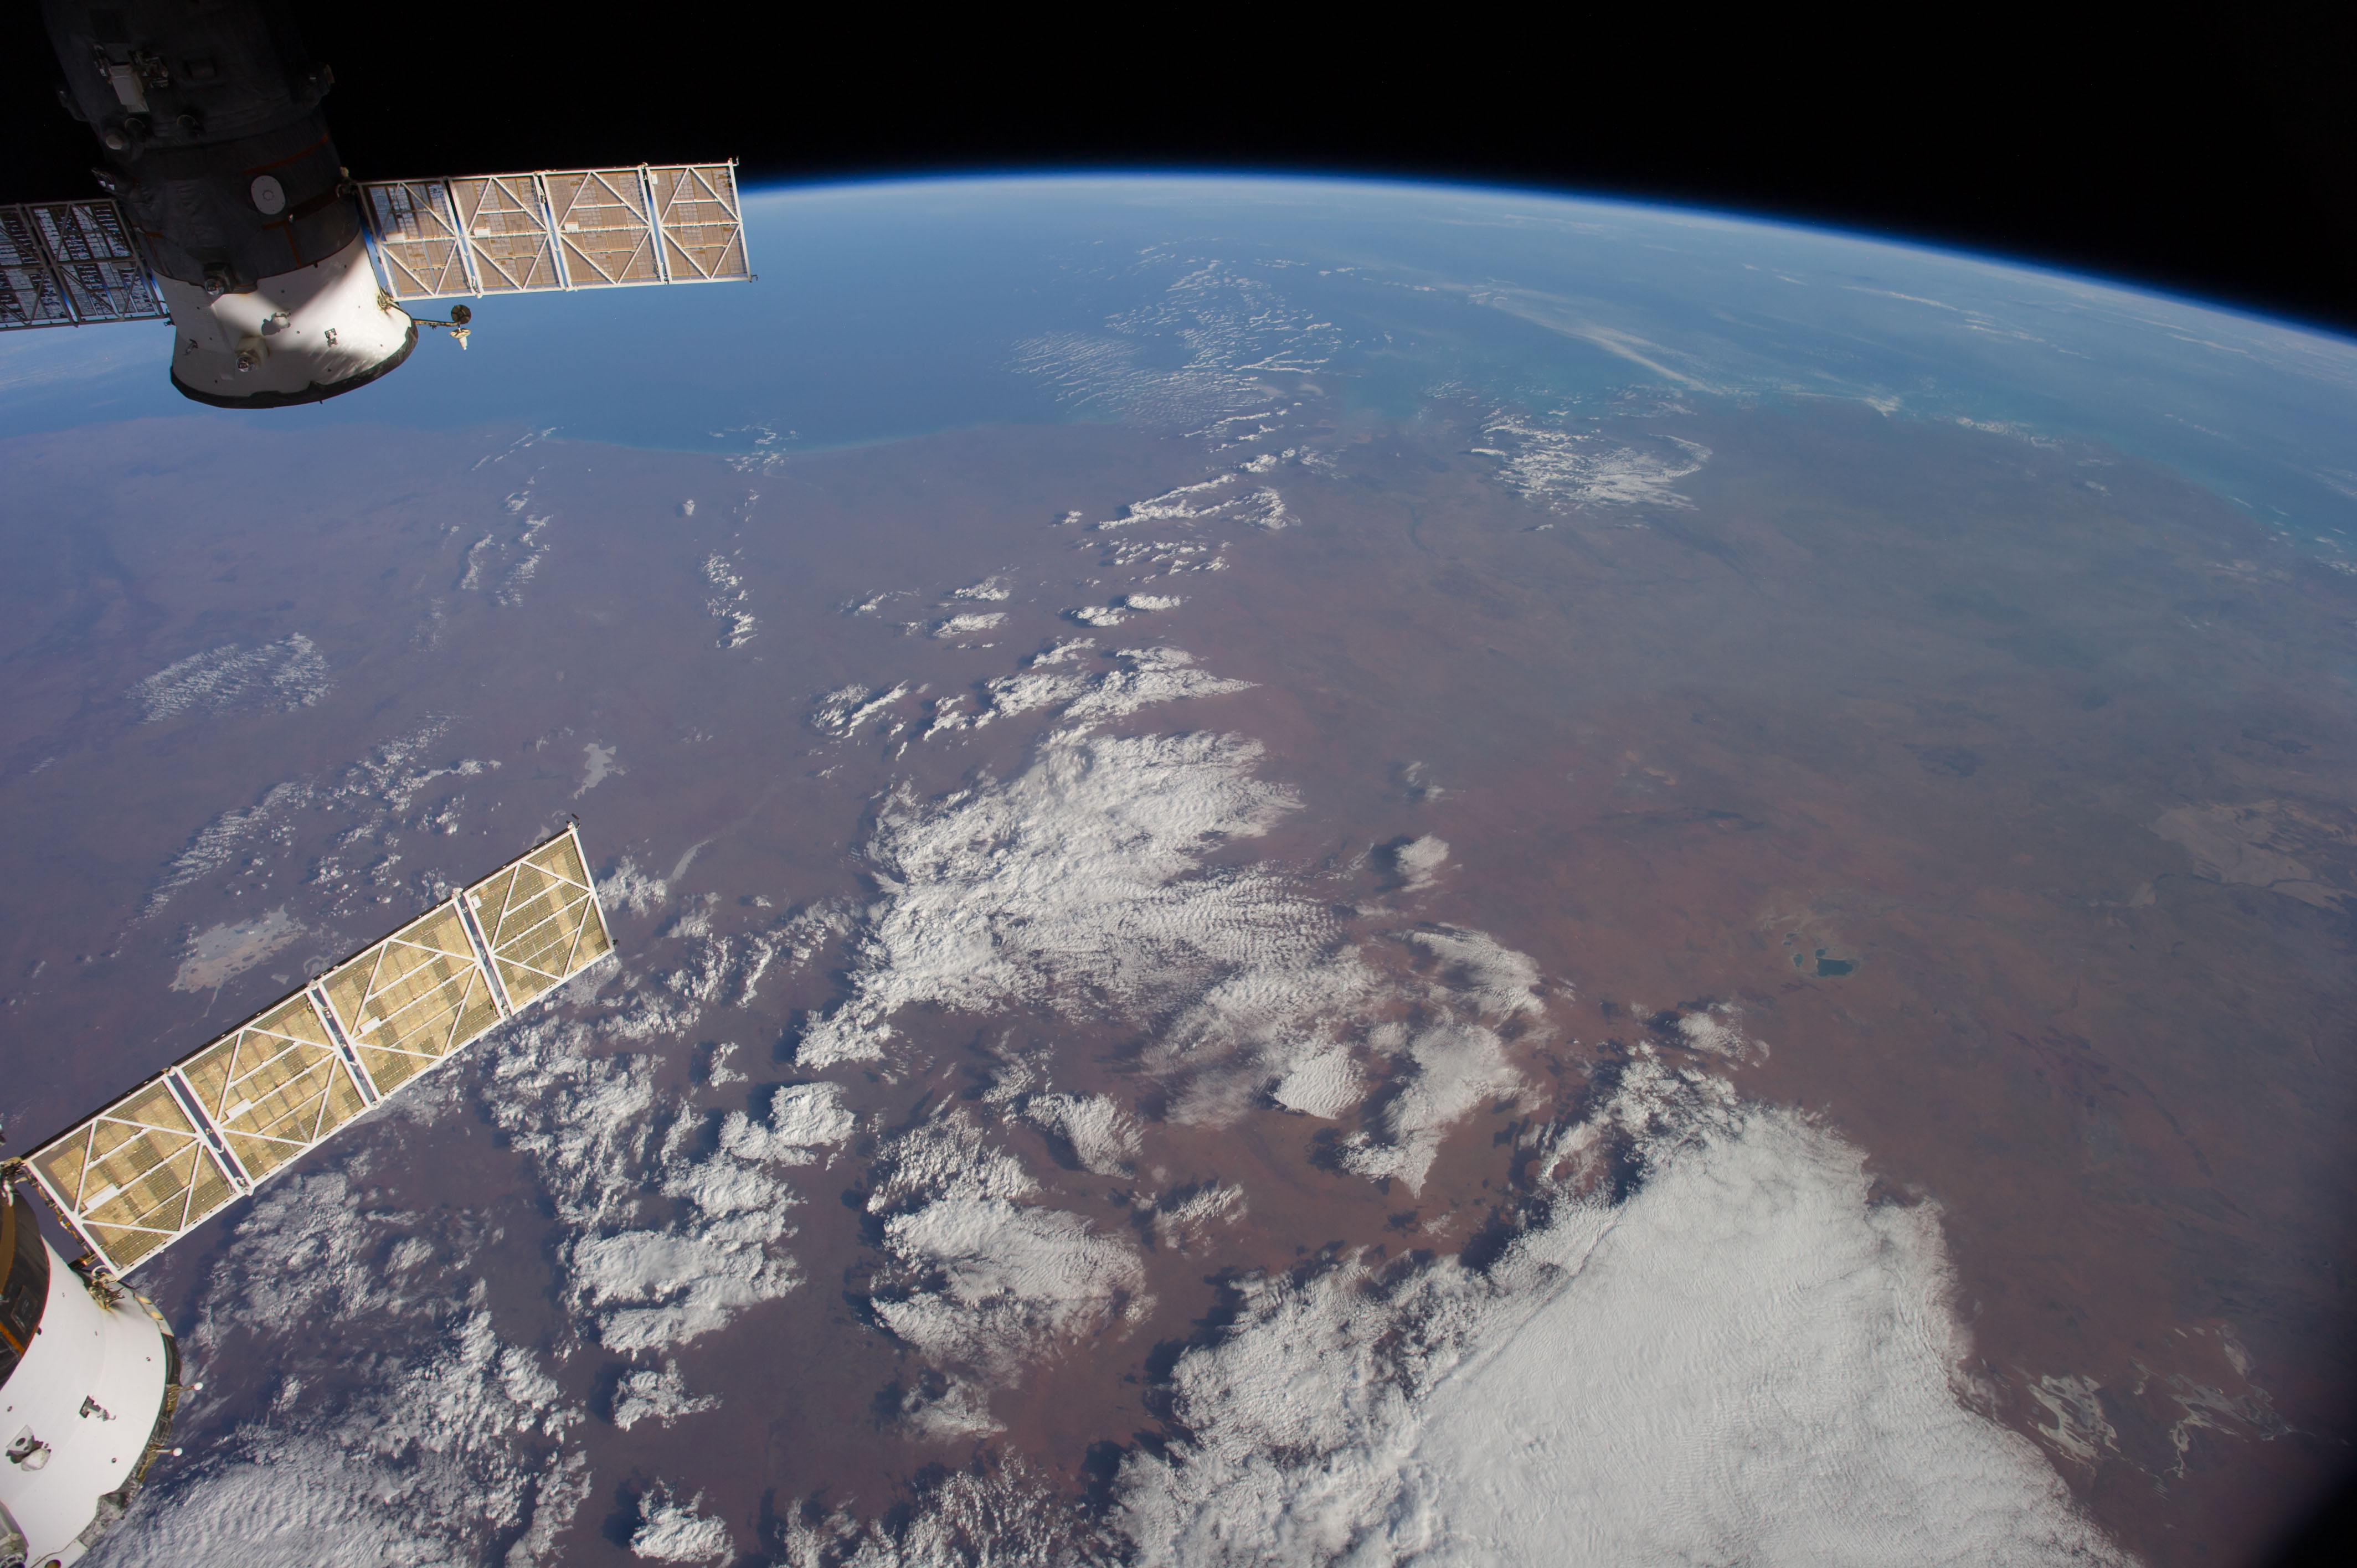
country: AUSTRALIA-WA
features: INDIAN O., L. GREGORY, GREAT SANDY DES., ATMOSPHERIC LIMB
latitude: -21.0
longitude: 125.0
